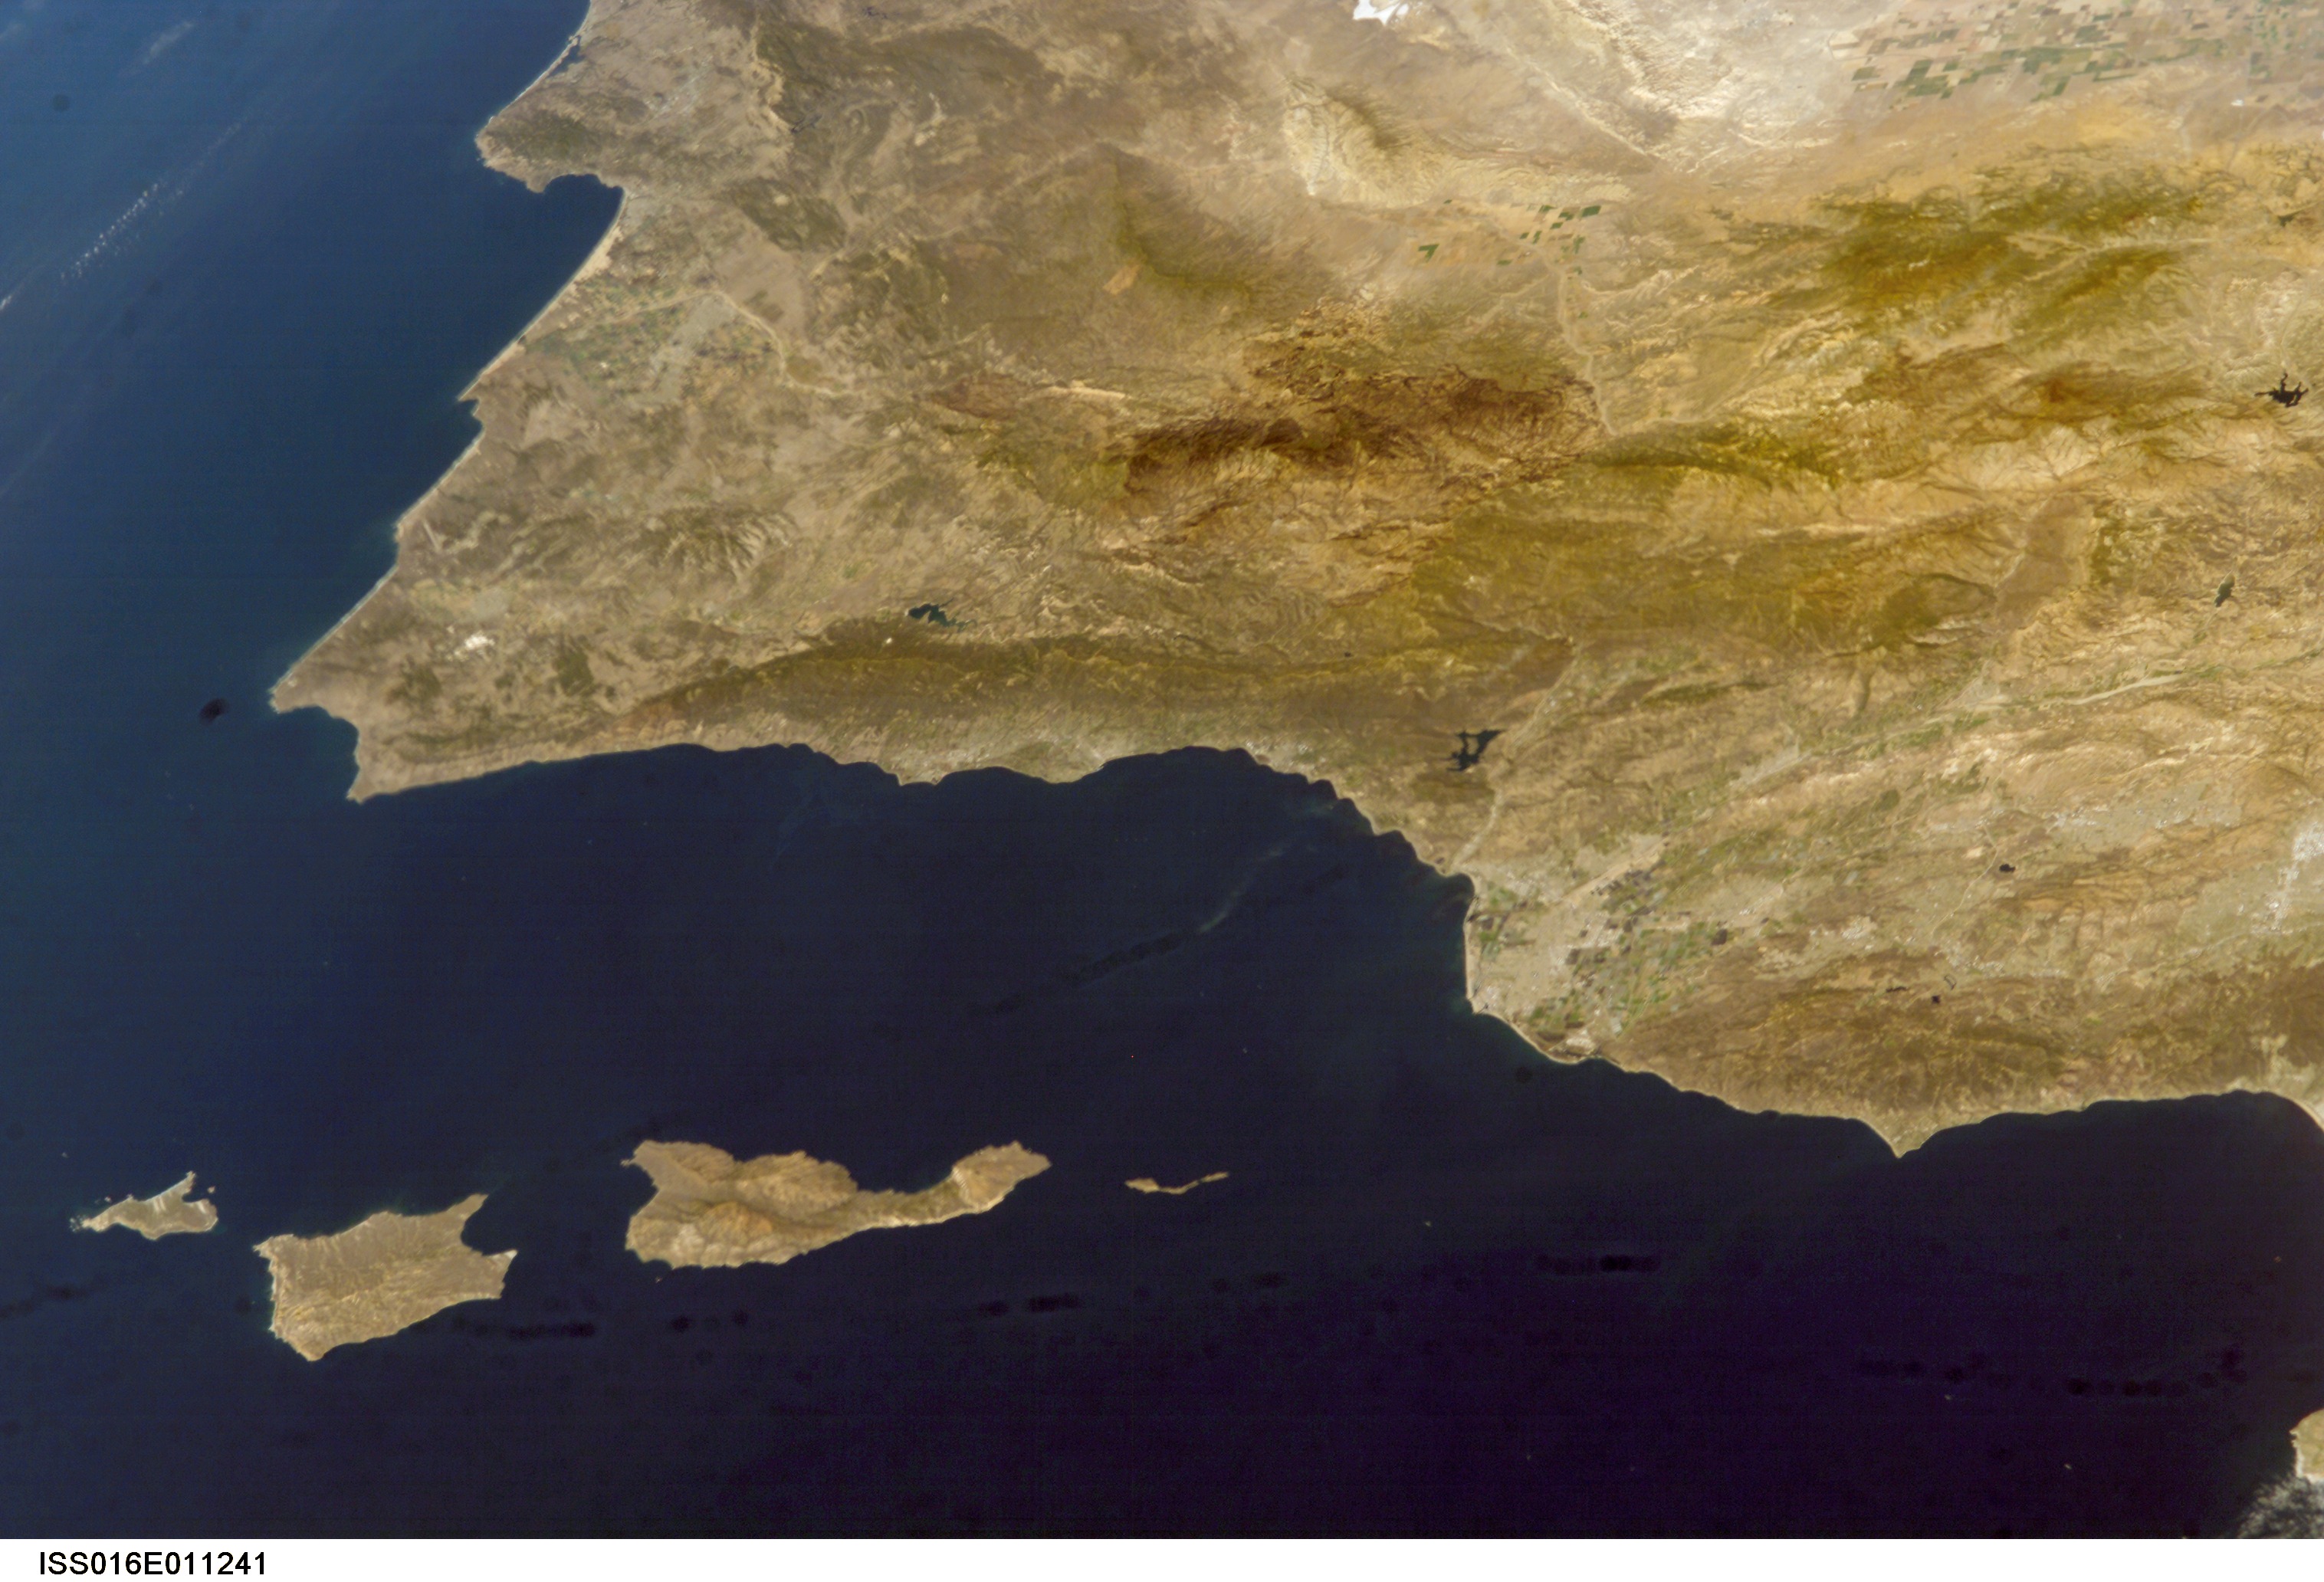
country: USA-CALIFORNIA
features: CHAN. I., COASTAL RANGE, B.
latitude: 34.5
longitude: -119.5
